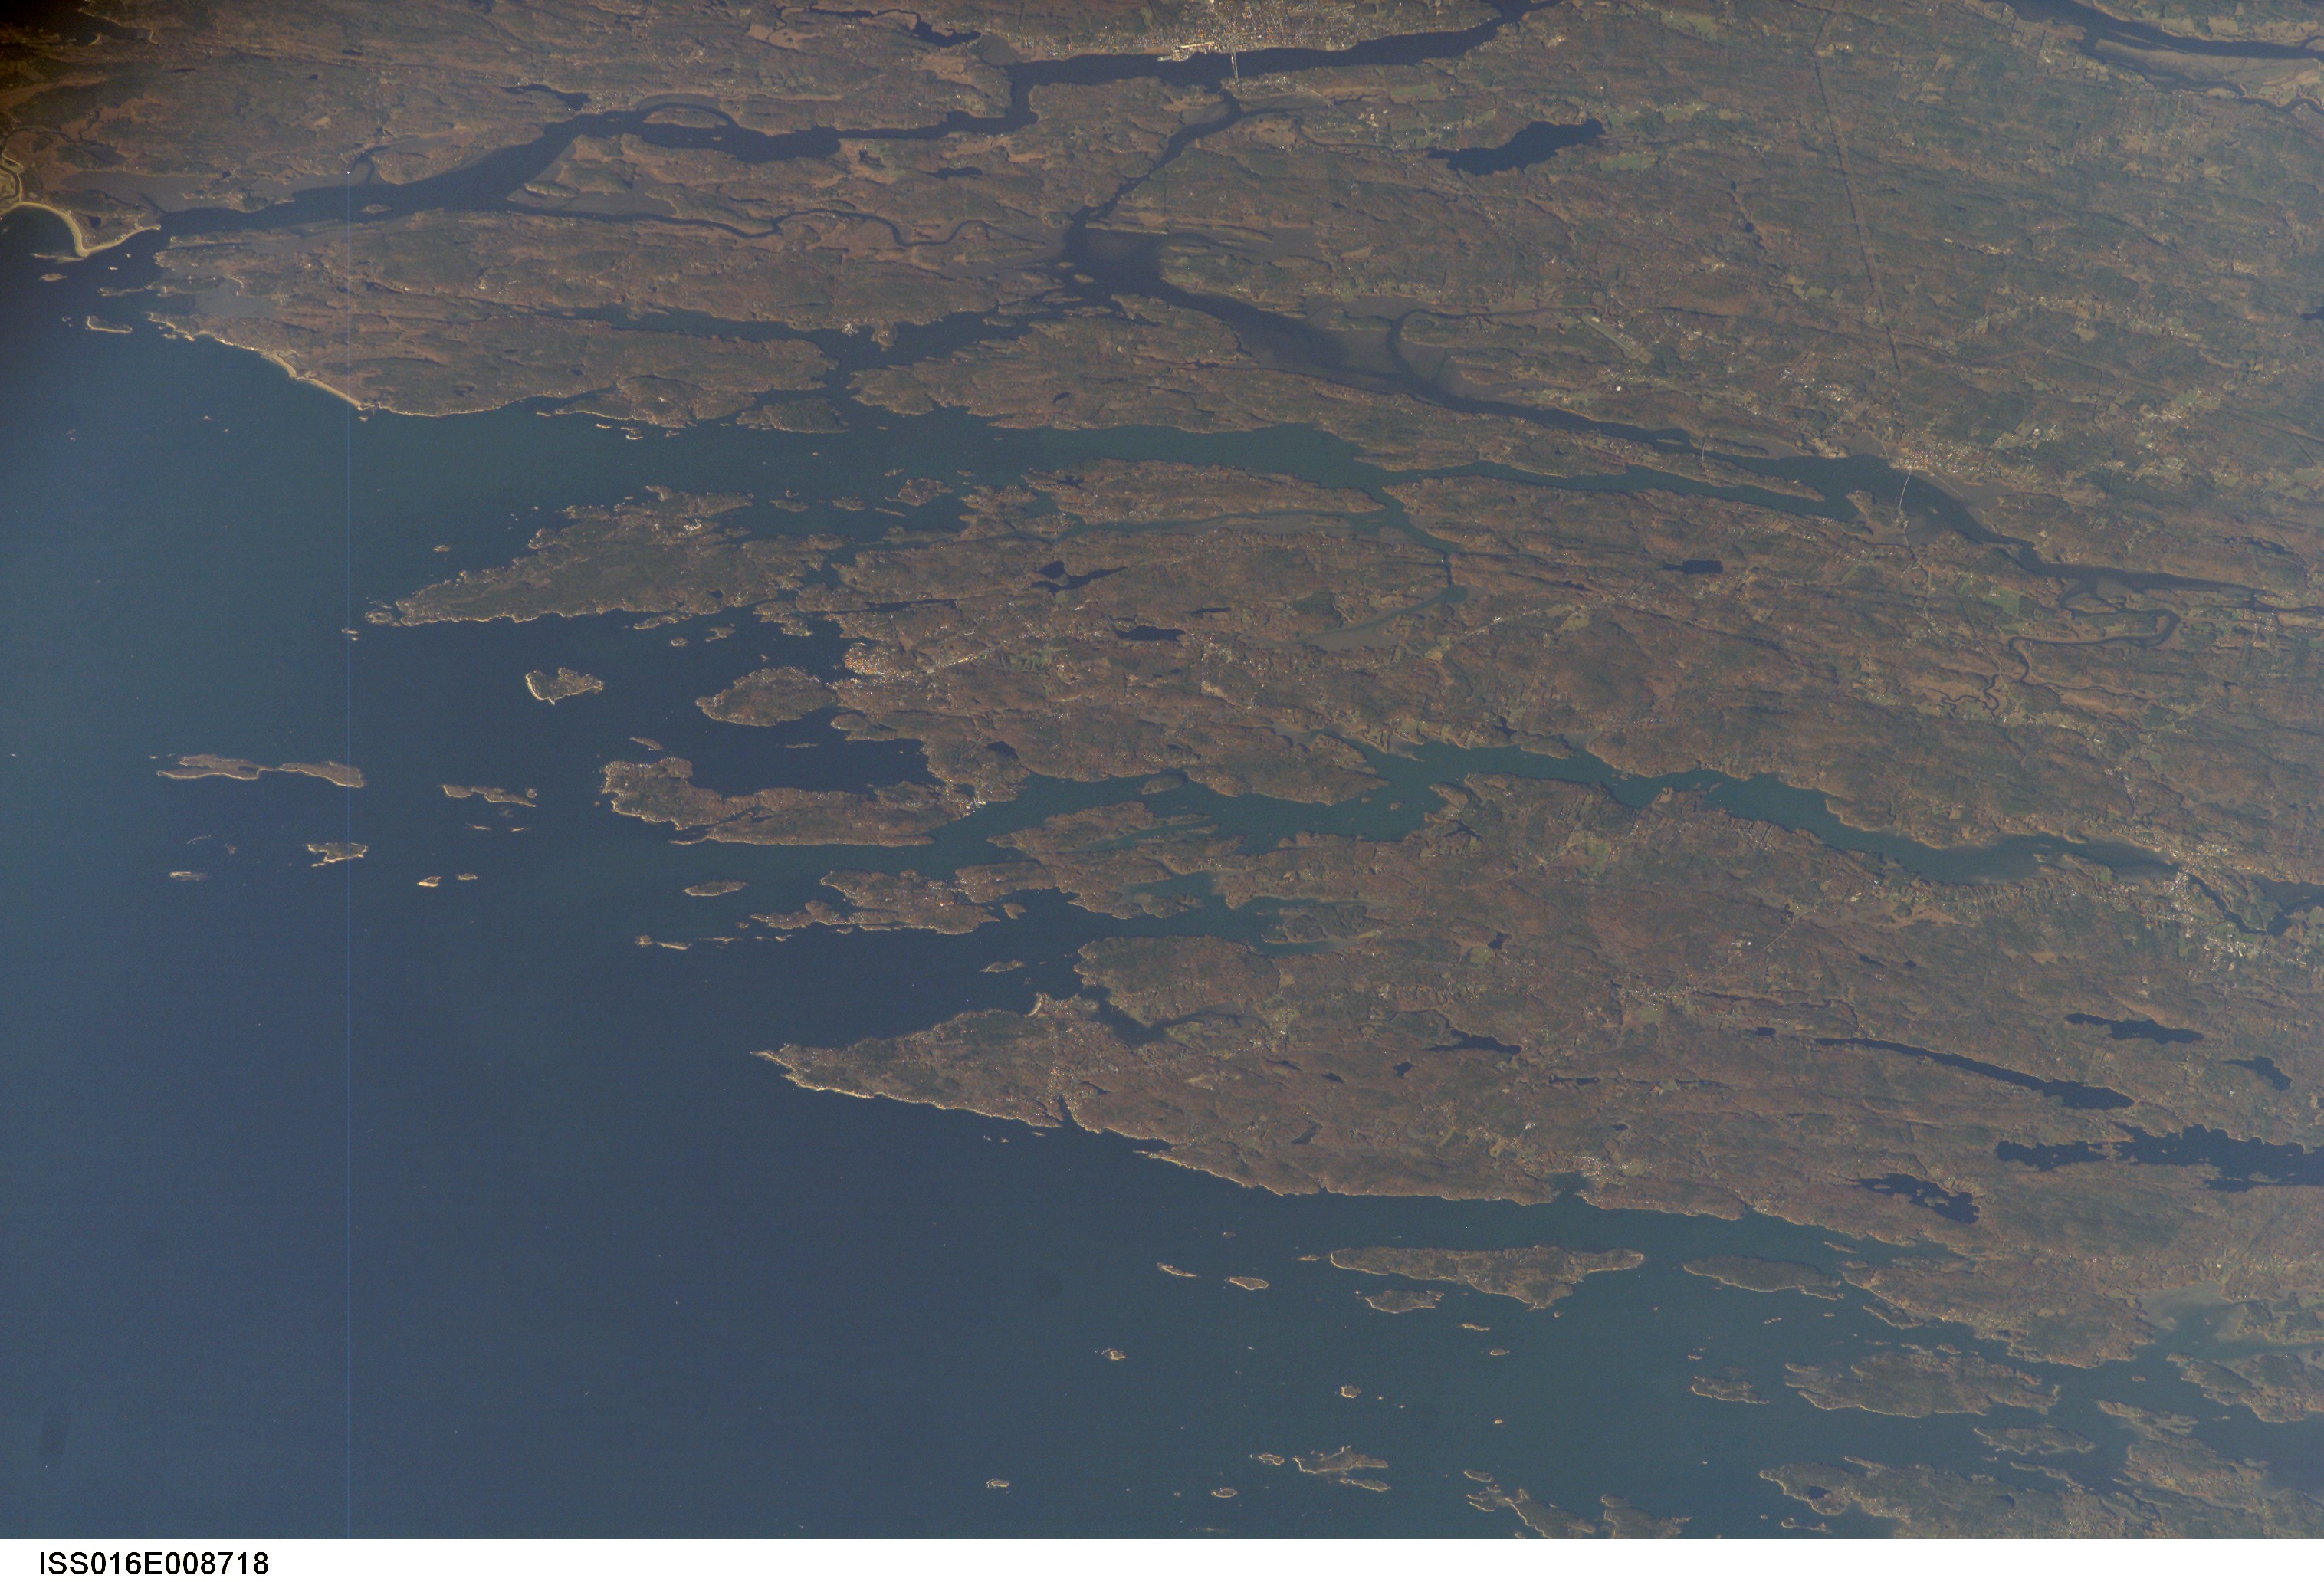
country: USA-MAINE
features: PAN-BOOTHBAY HARBOR, COASTLINE
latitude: 43.9
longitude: -69.6
